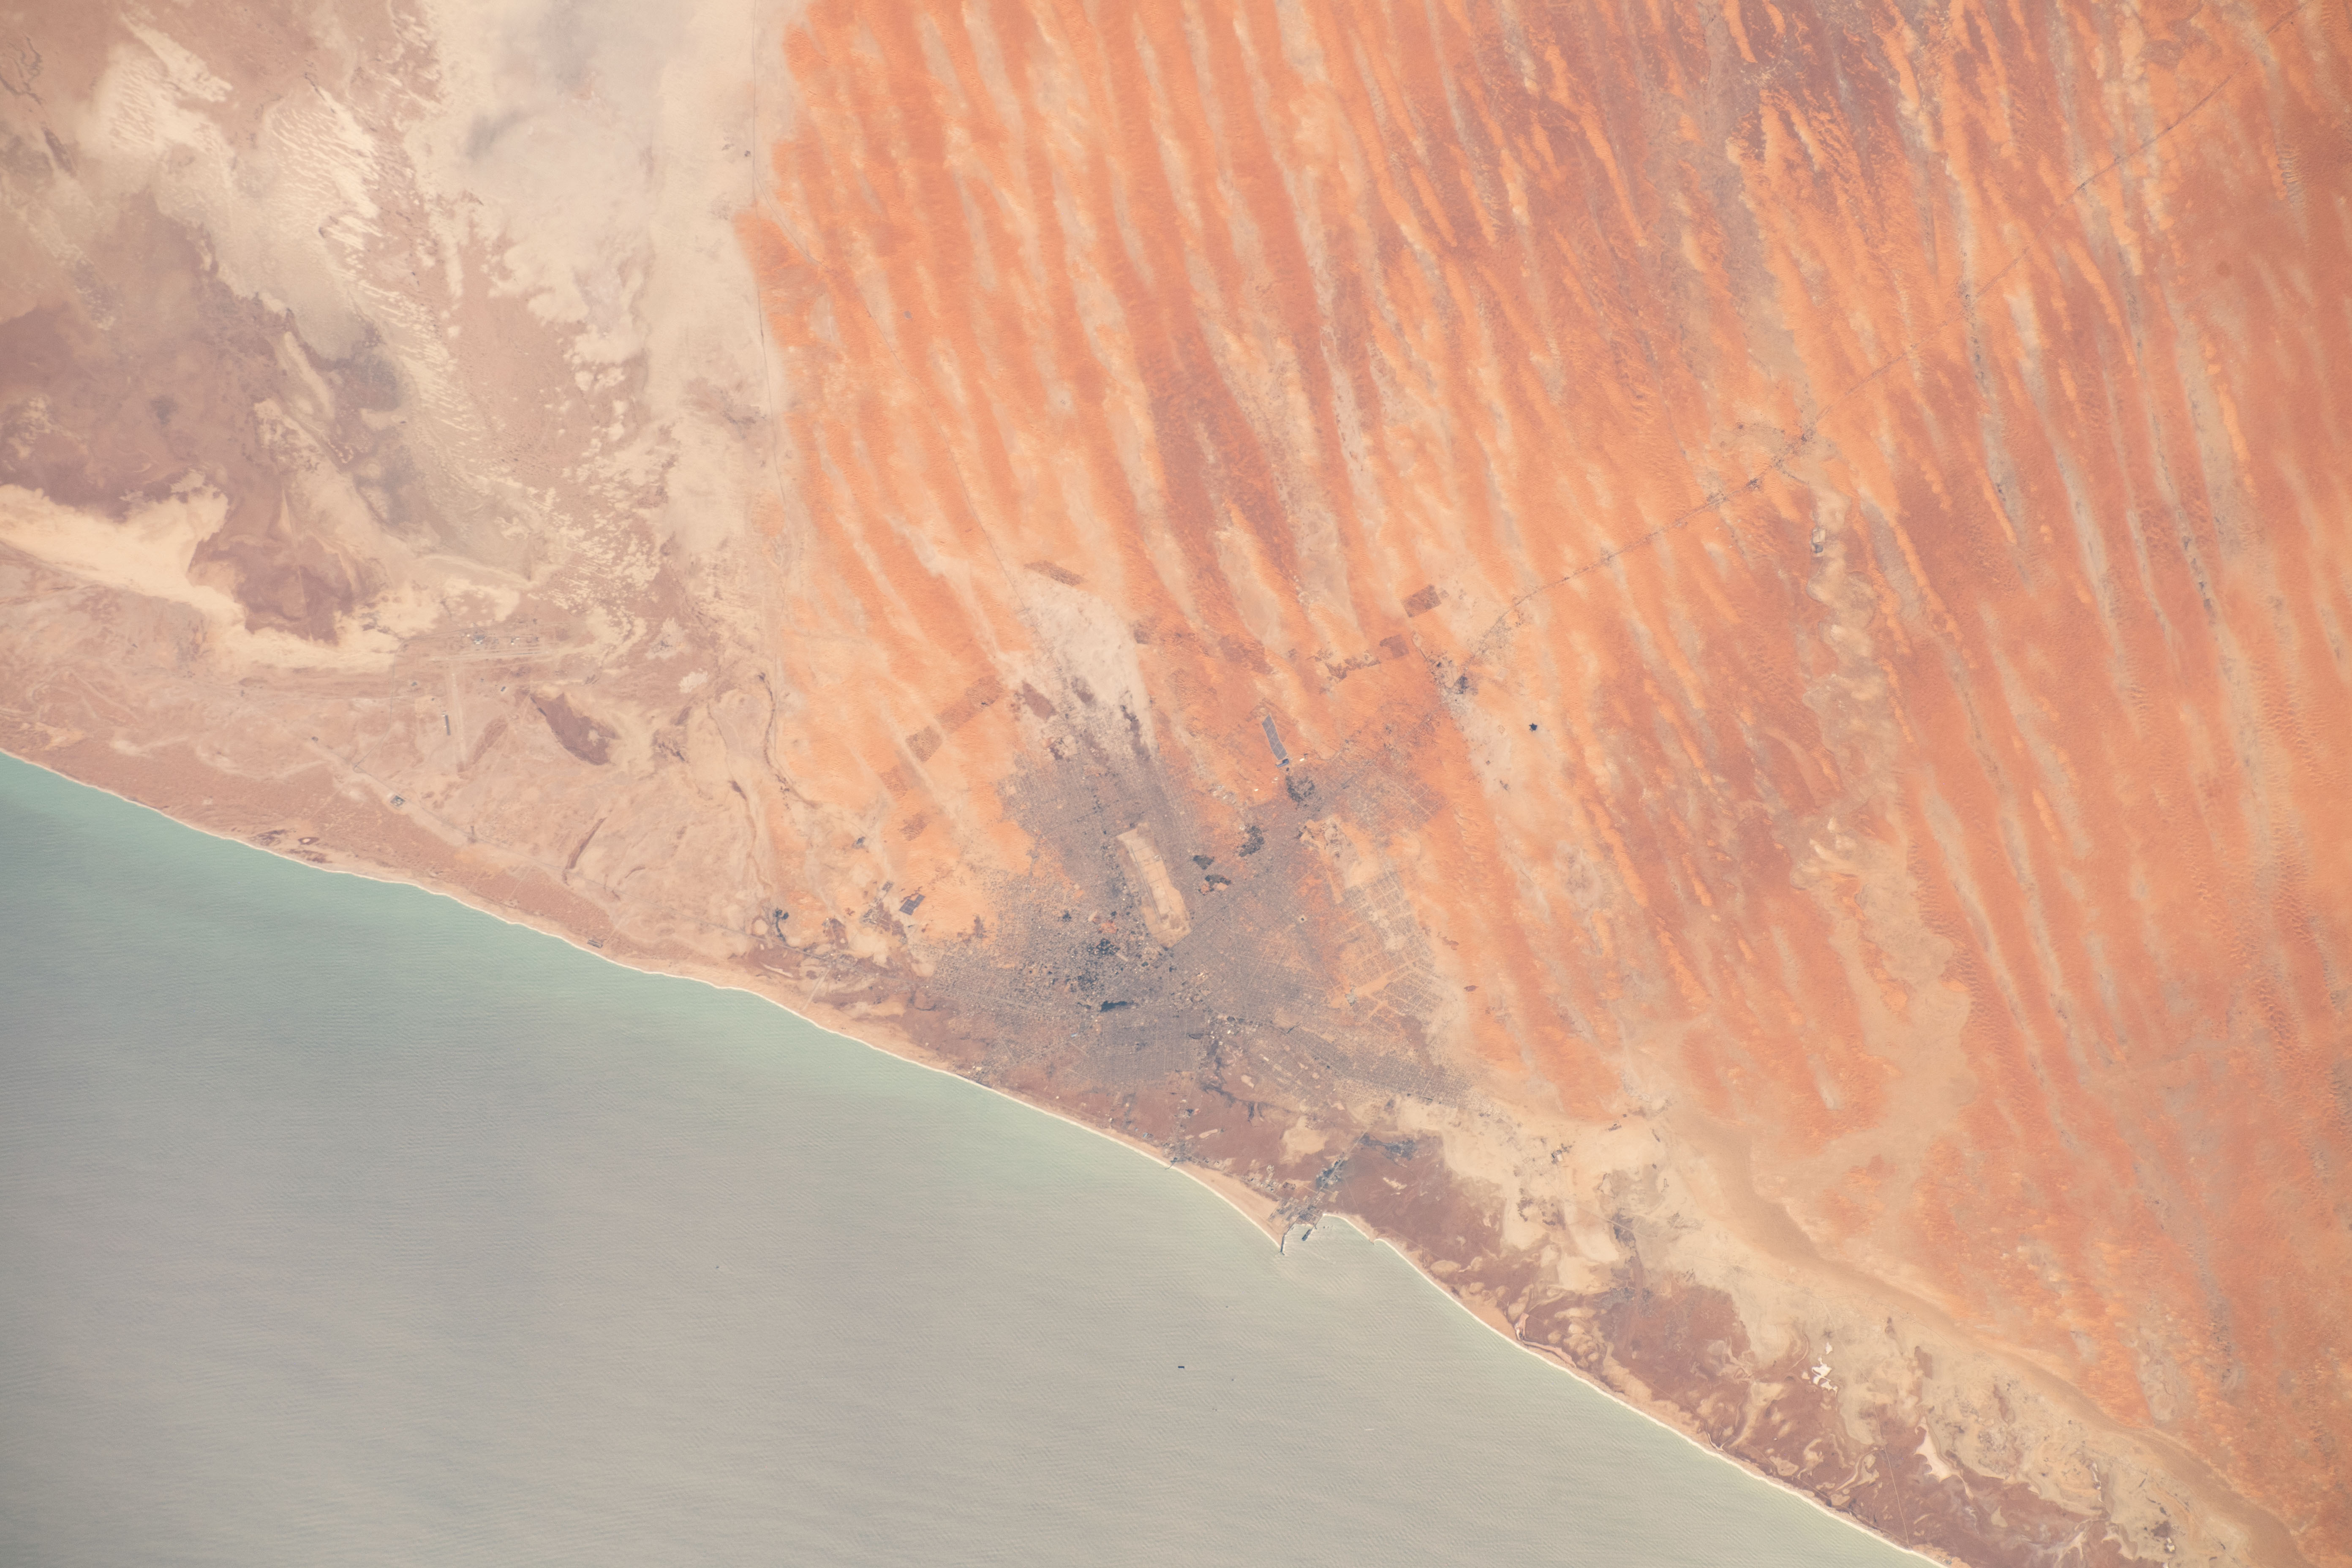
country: MAURITANIA
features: NOUAKCHOTT, COAST
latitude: 18.1
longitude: -15.9
